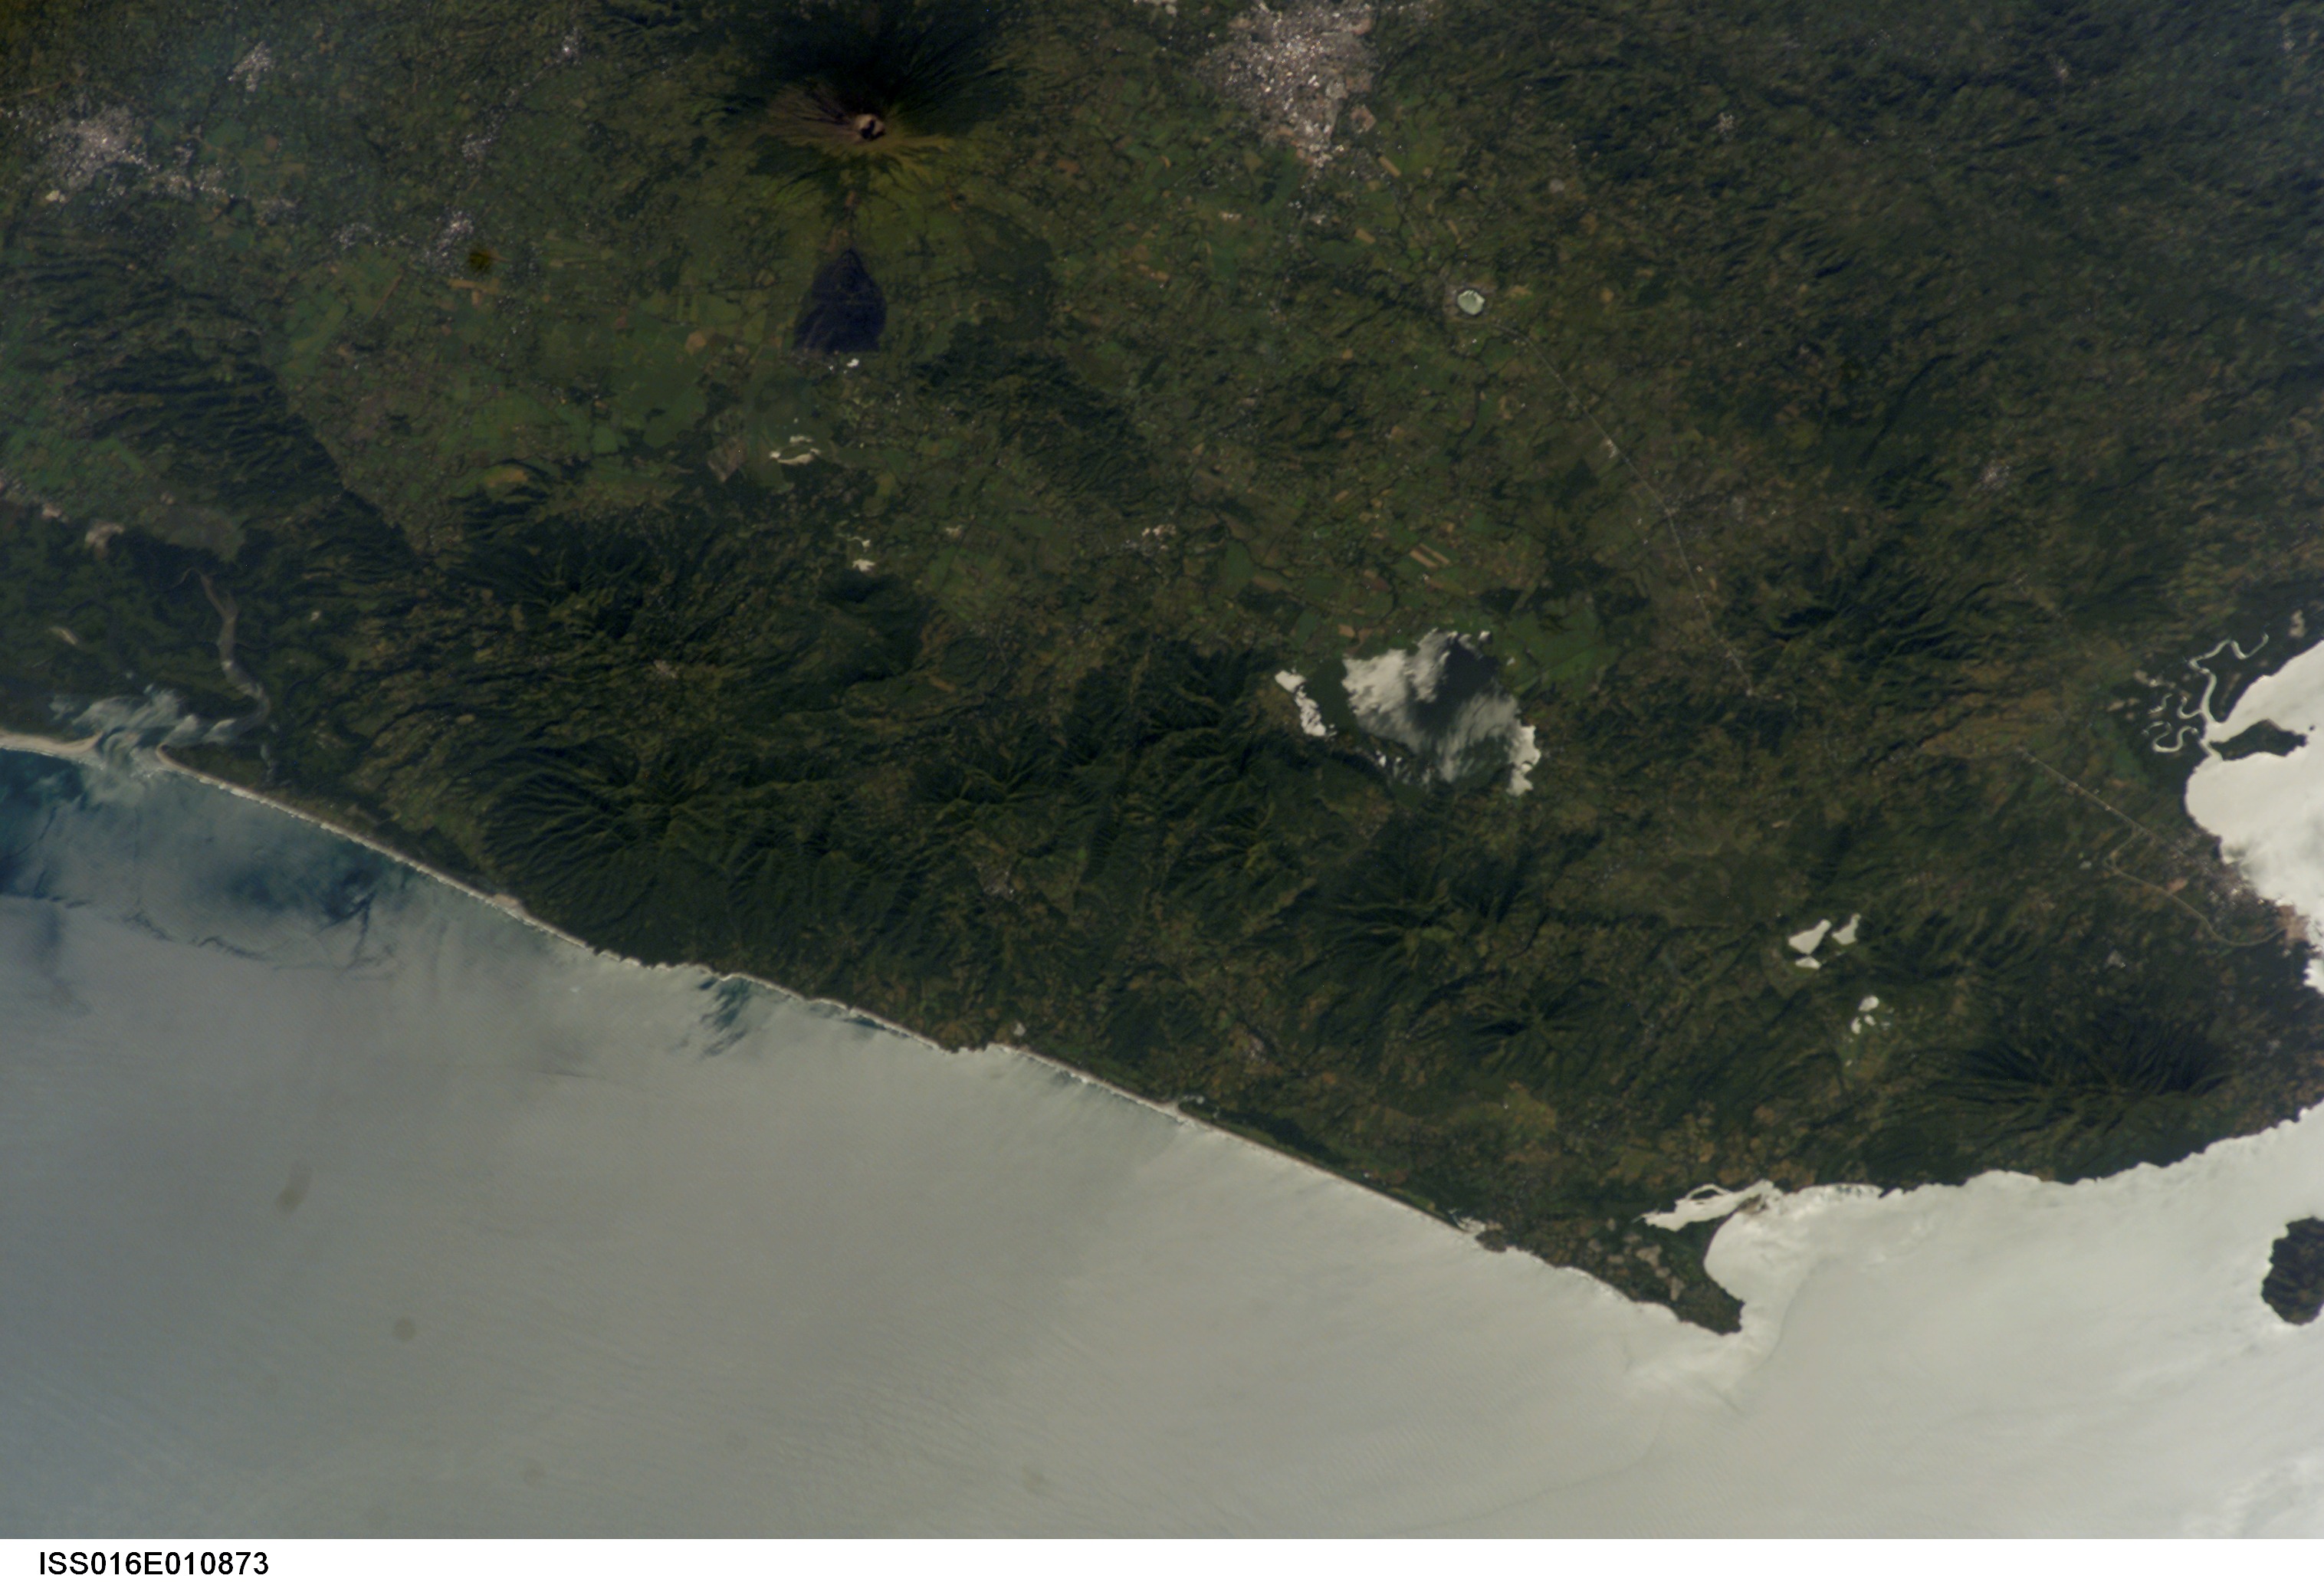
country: EL SALVADOR
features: L. OLOMEGA, SAN MIGUEL, COAST
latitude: 13.0
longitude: -88.0
